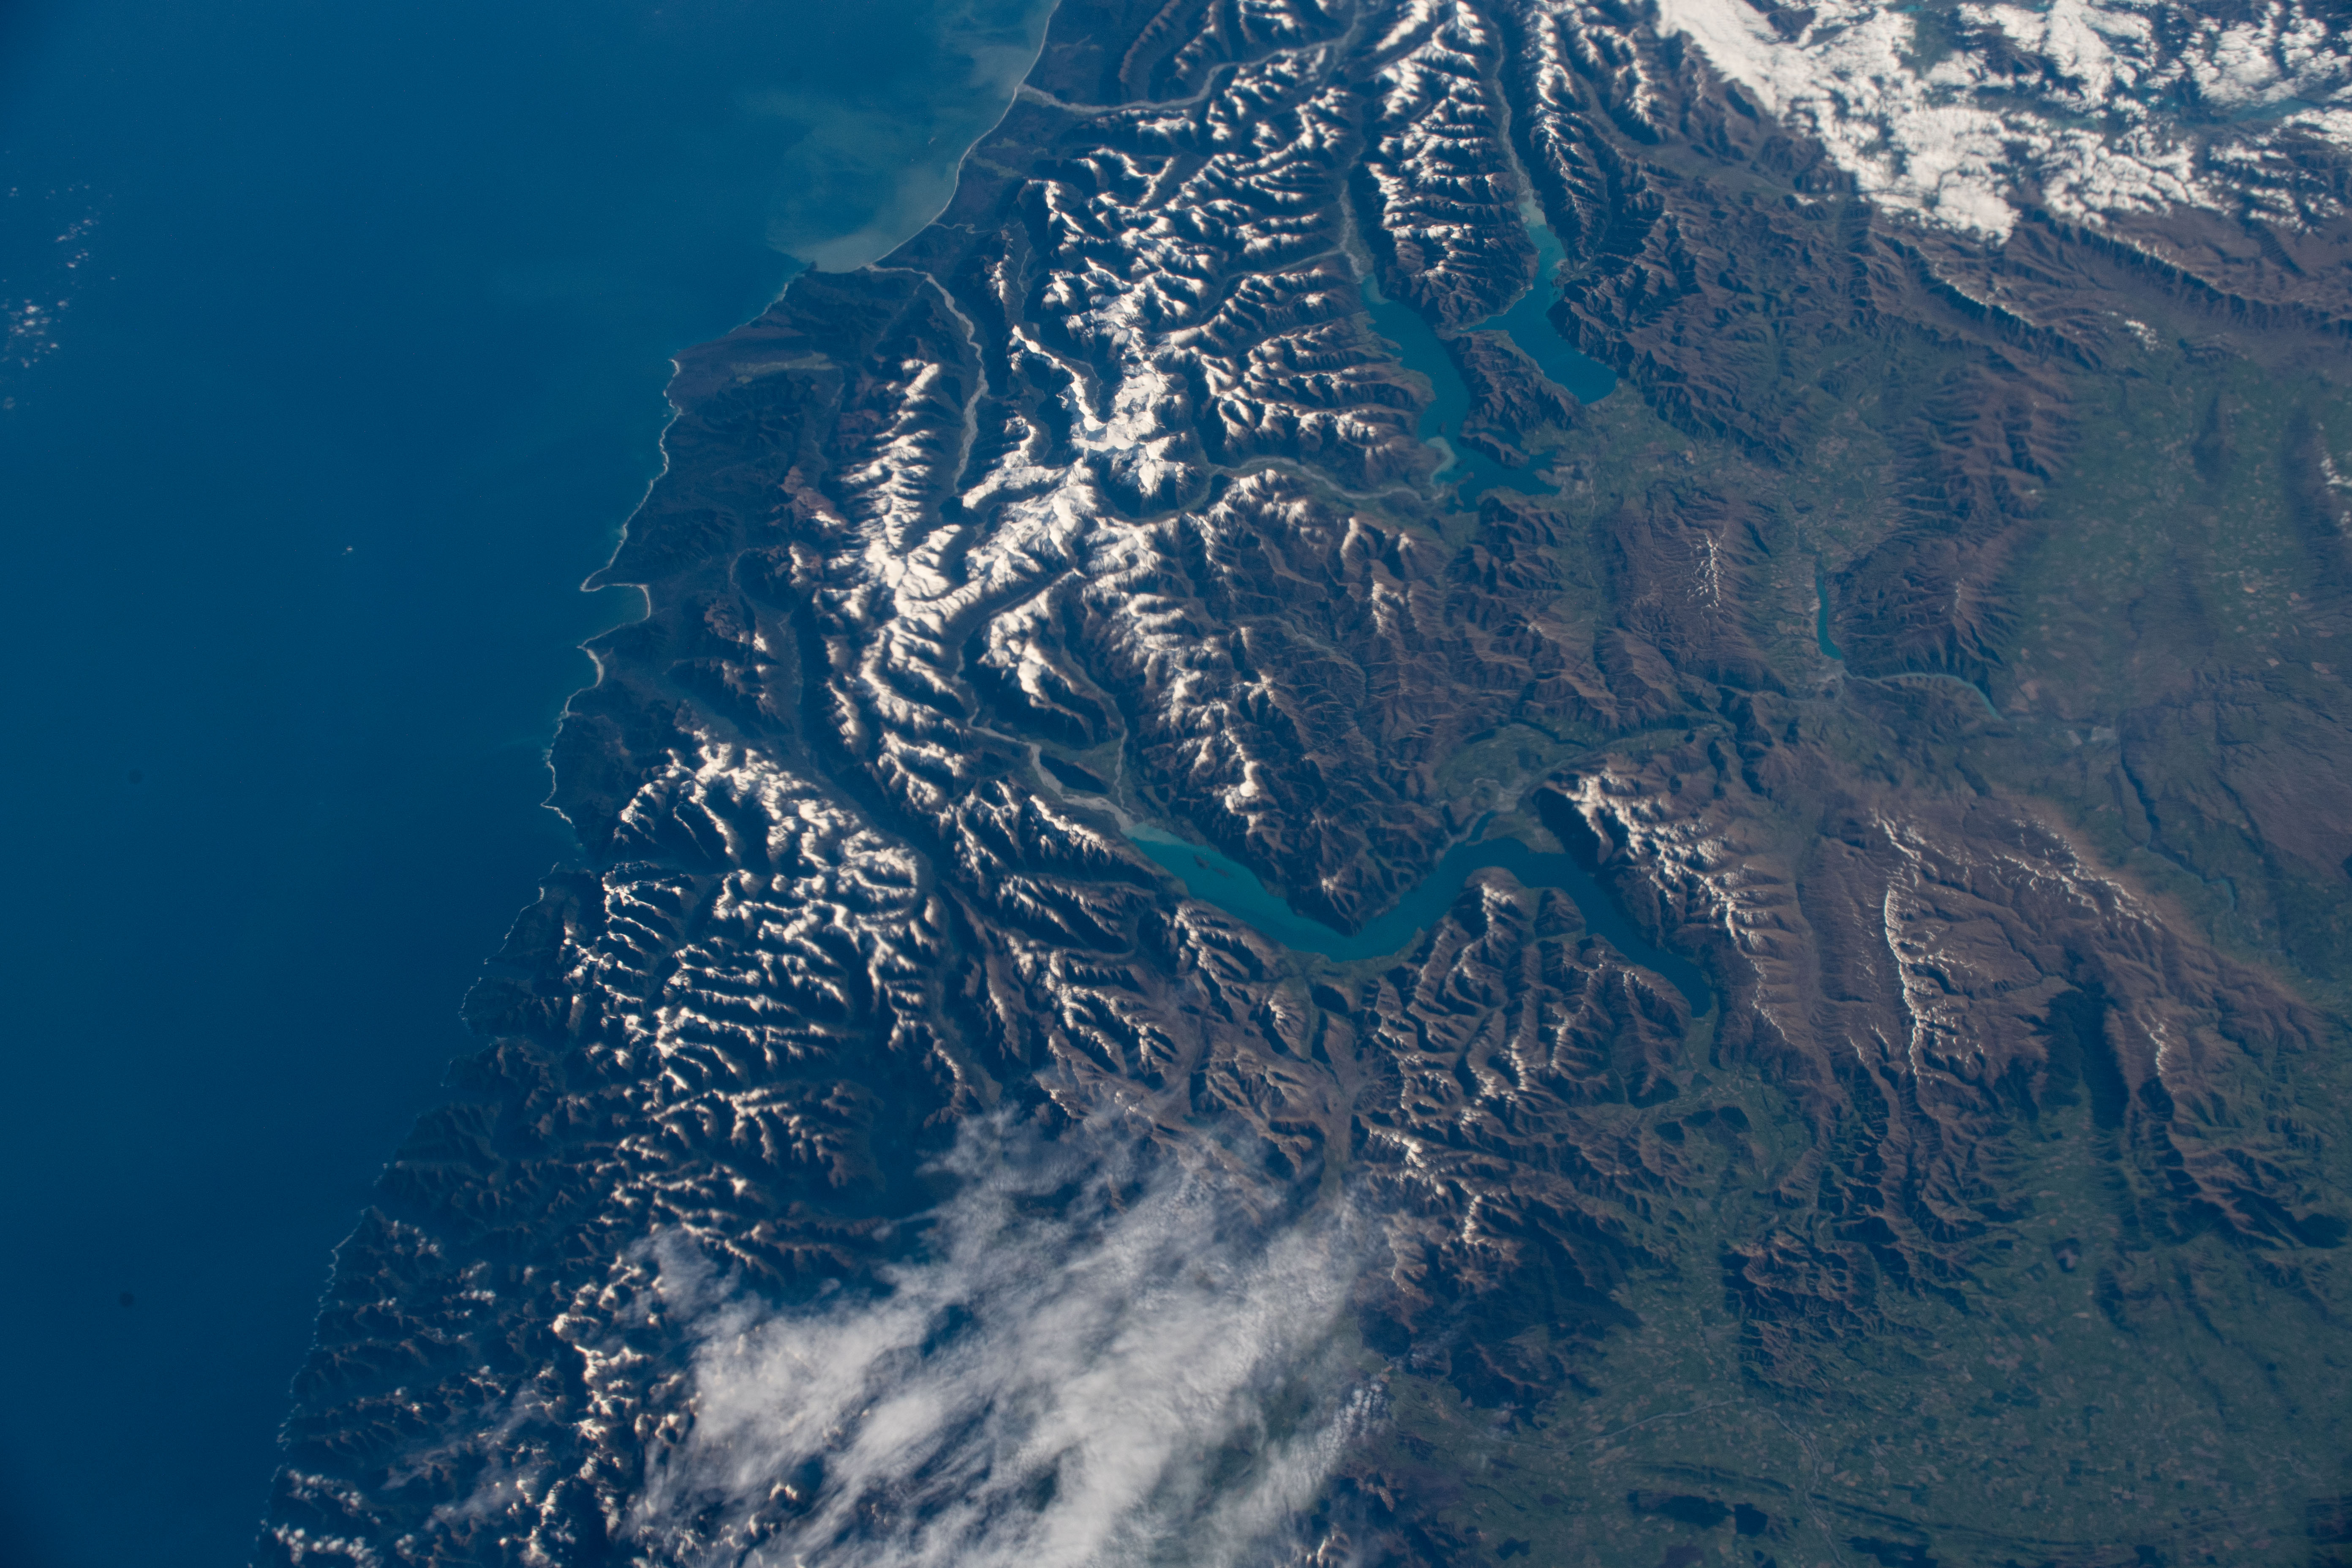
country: NEW ZEALAND-SI
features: LAKE WANAKA, LAKE HAWEA, SOUTHERN ALPS MOUNTAINS, LAKE WAKATIPU
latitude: -45.1
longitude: 168.7
